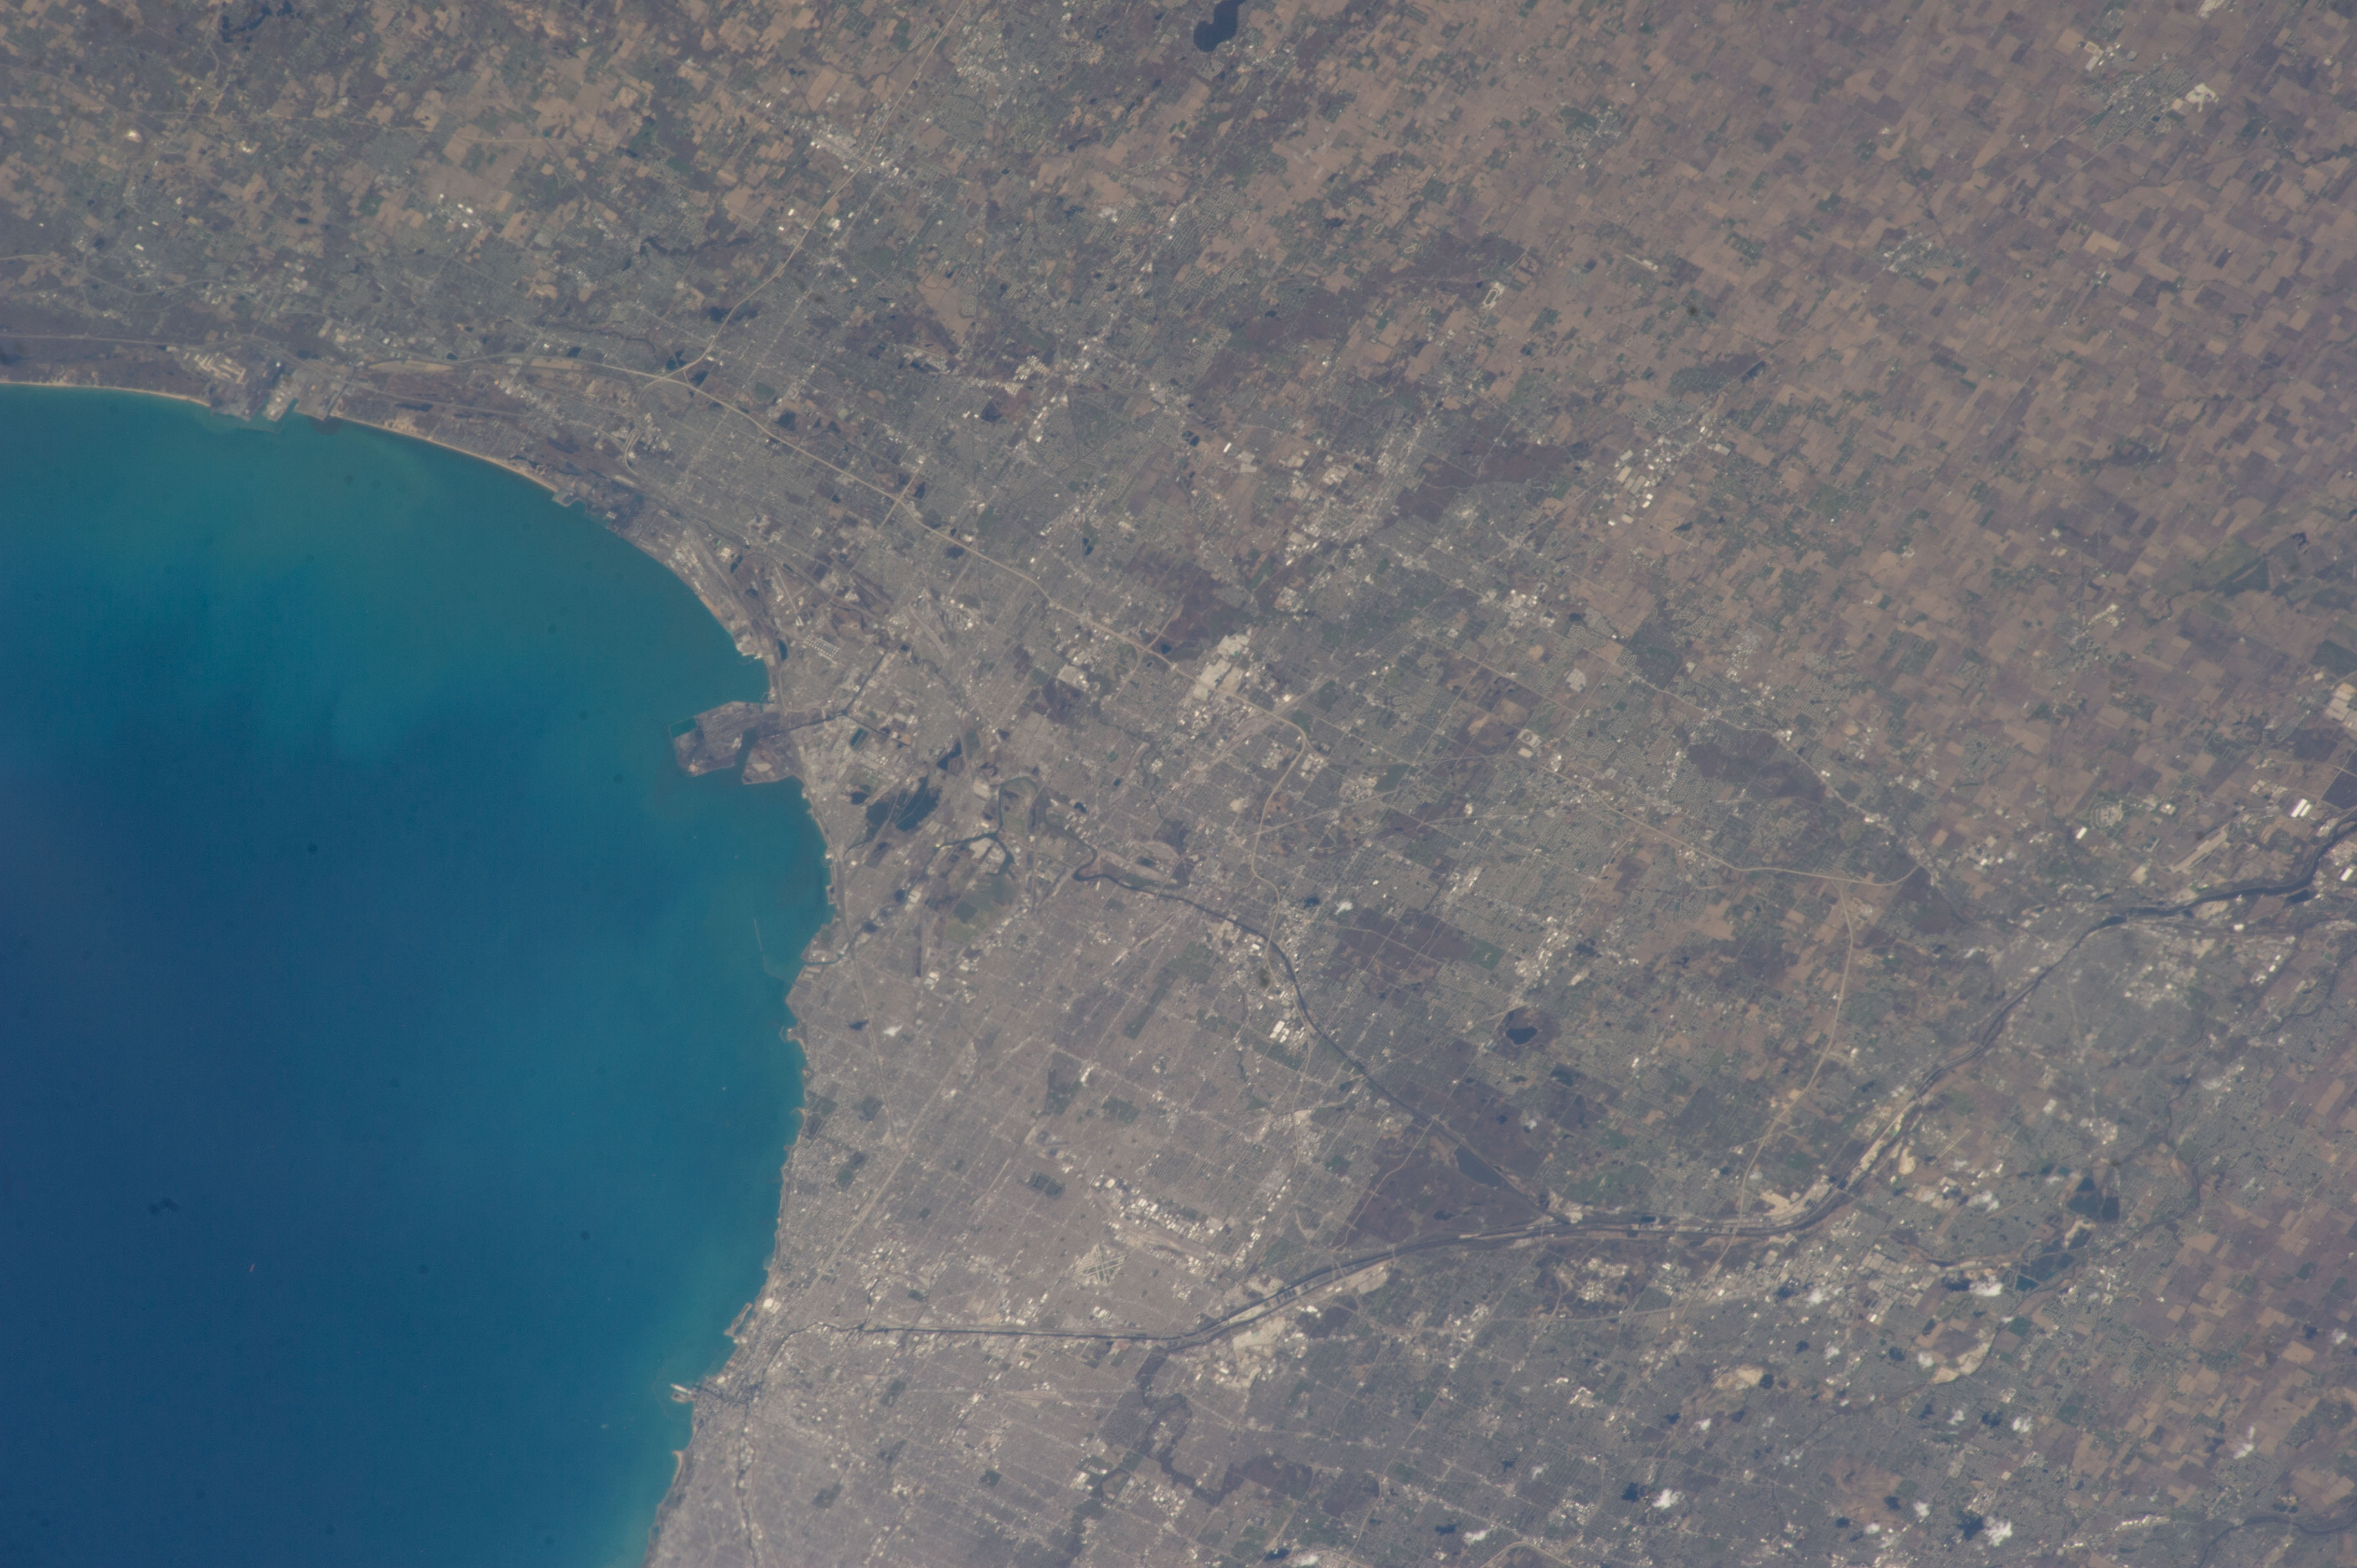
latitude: 46.8
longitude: 36.8
